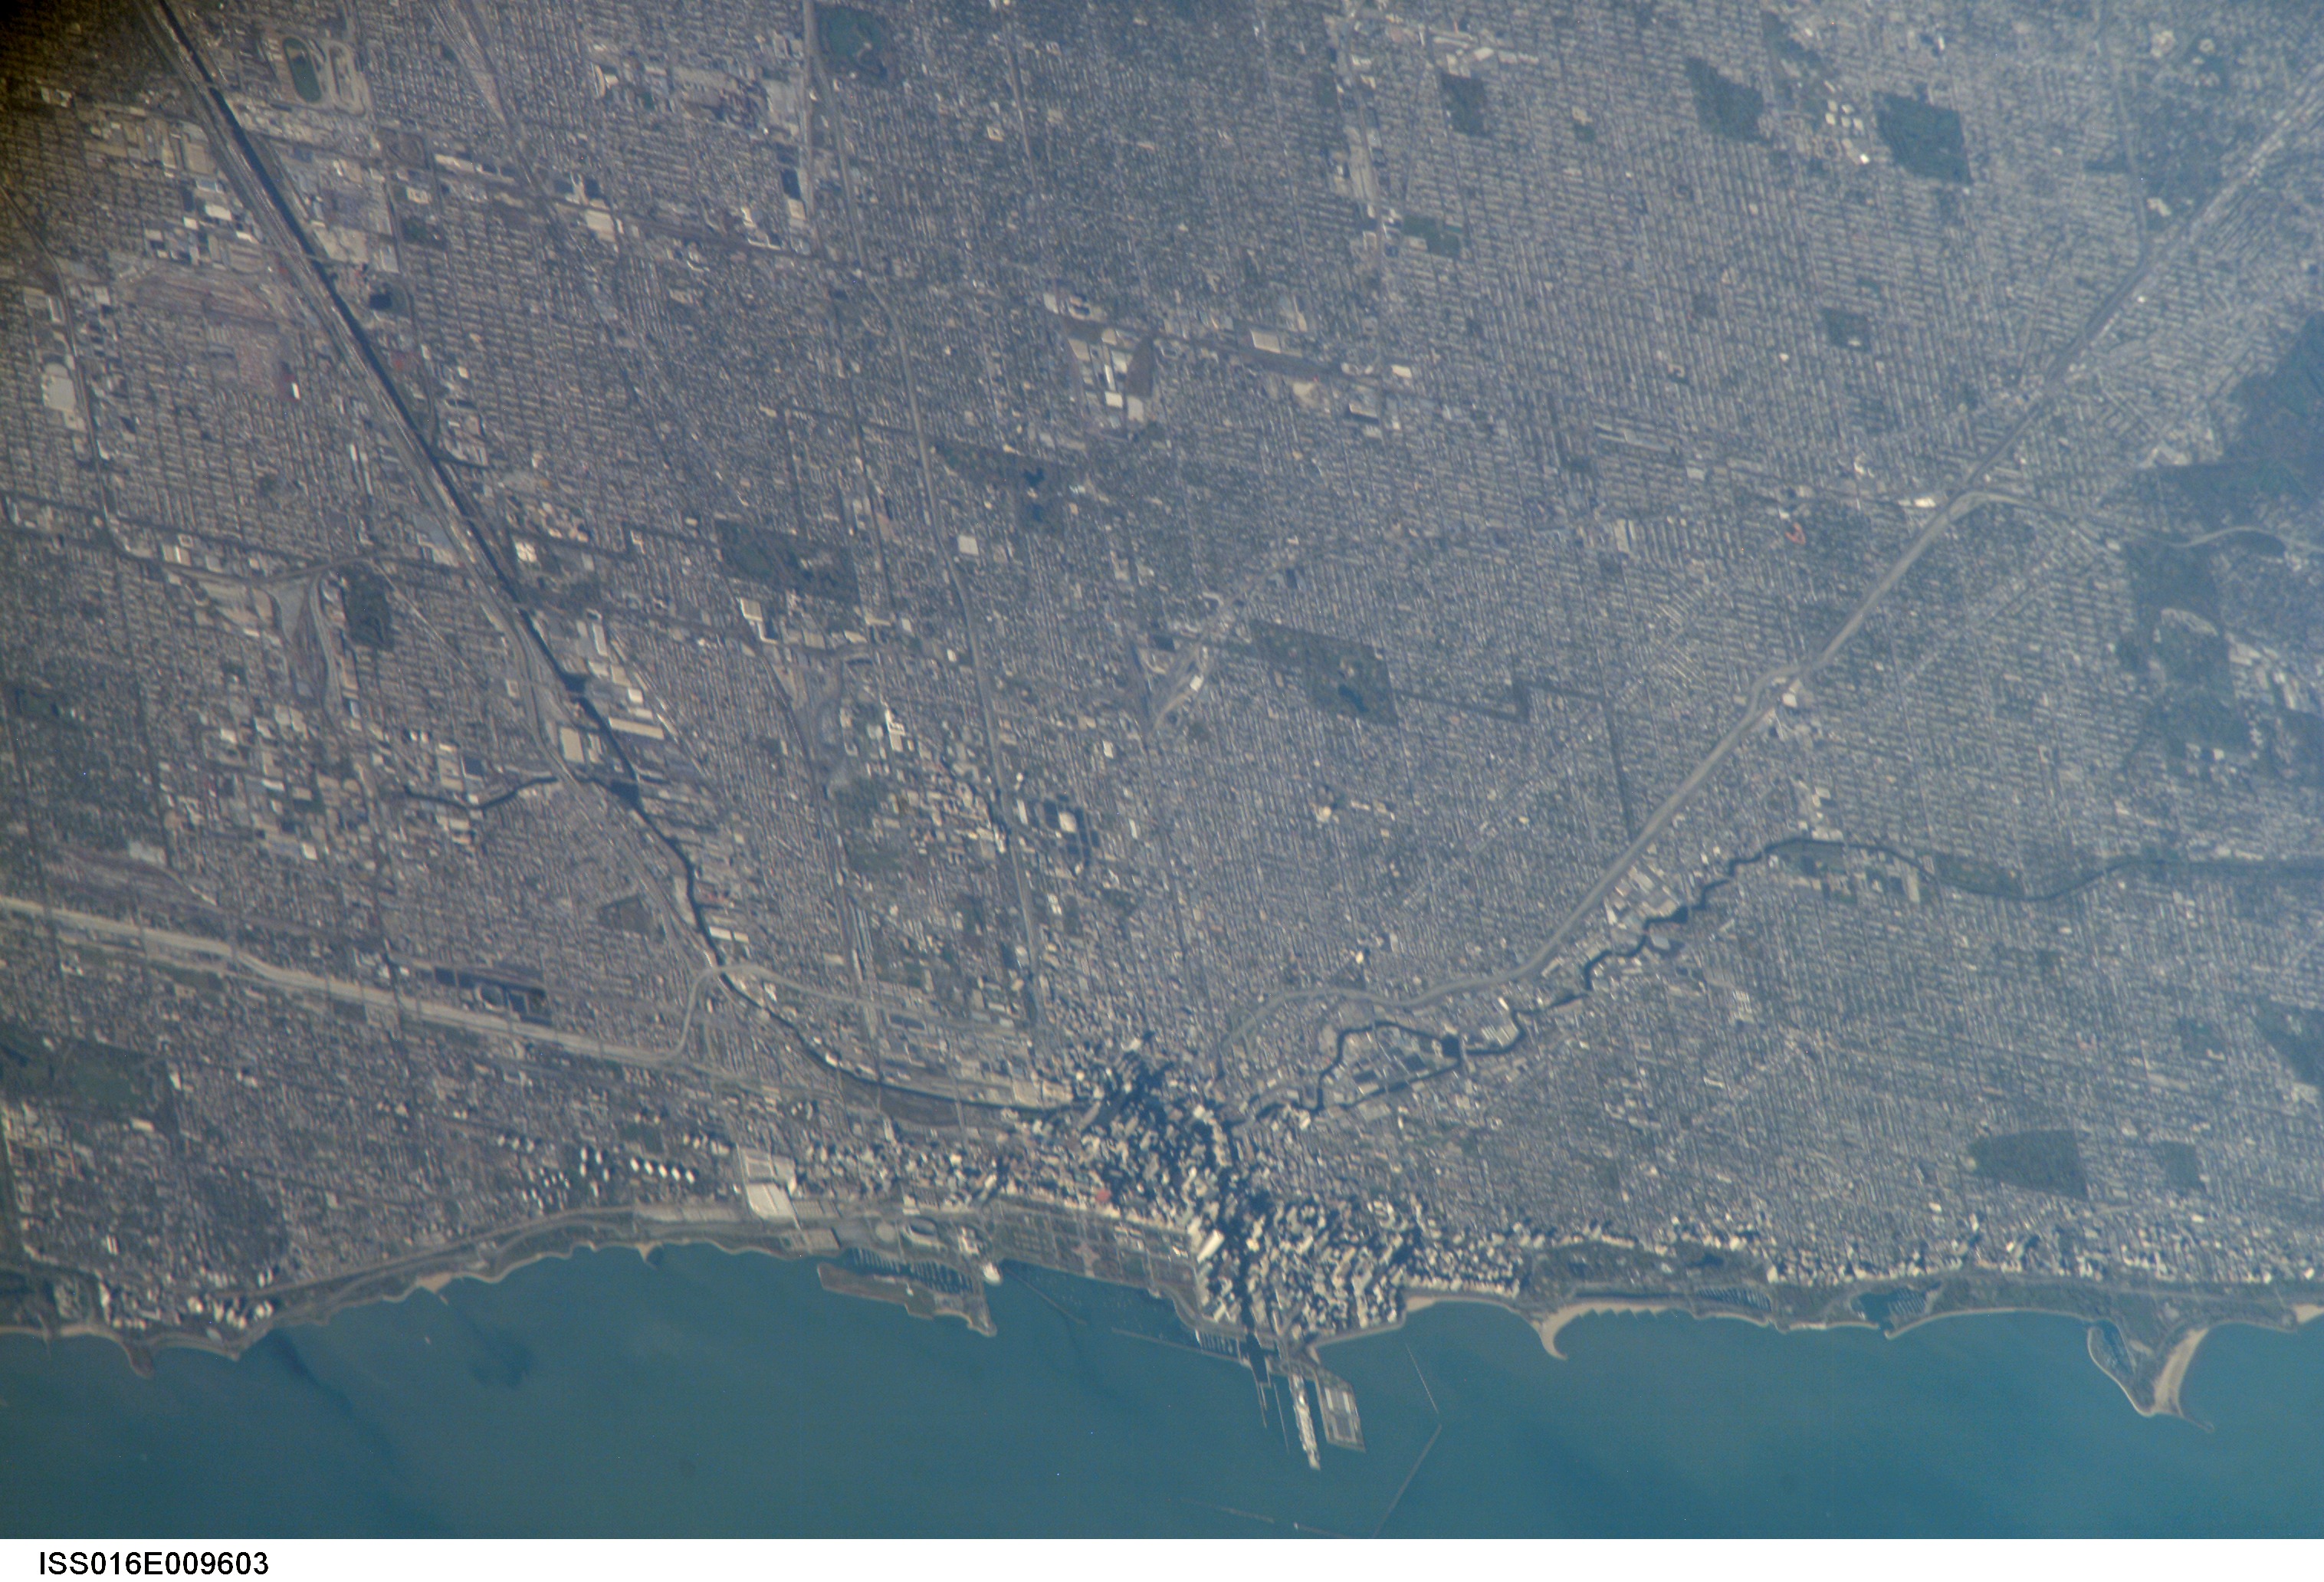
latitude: 41.9
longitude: -87.7
